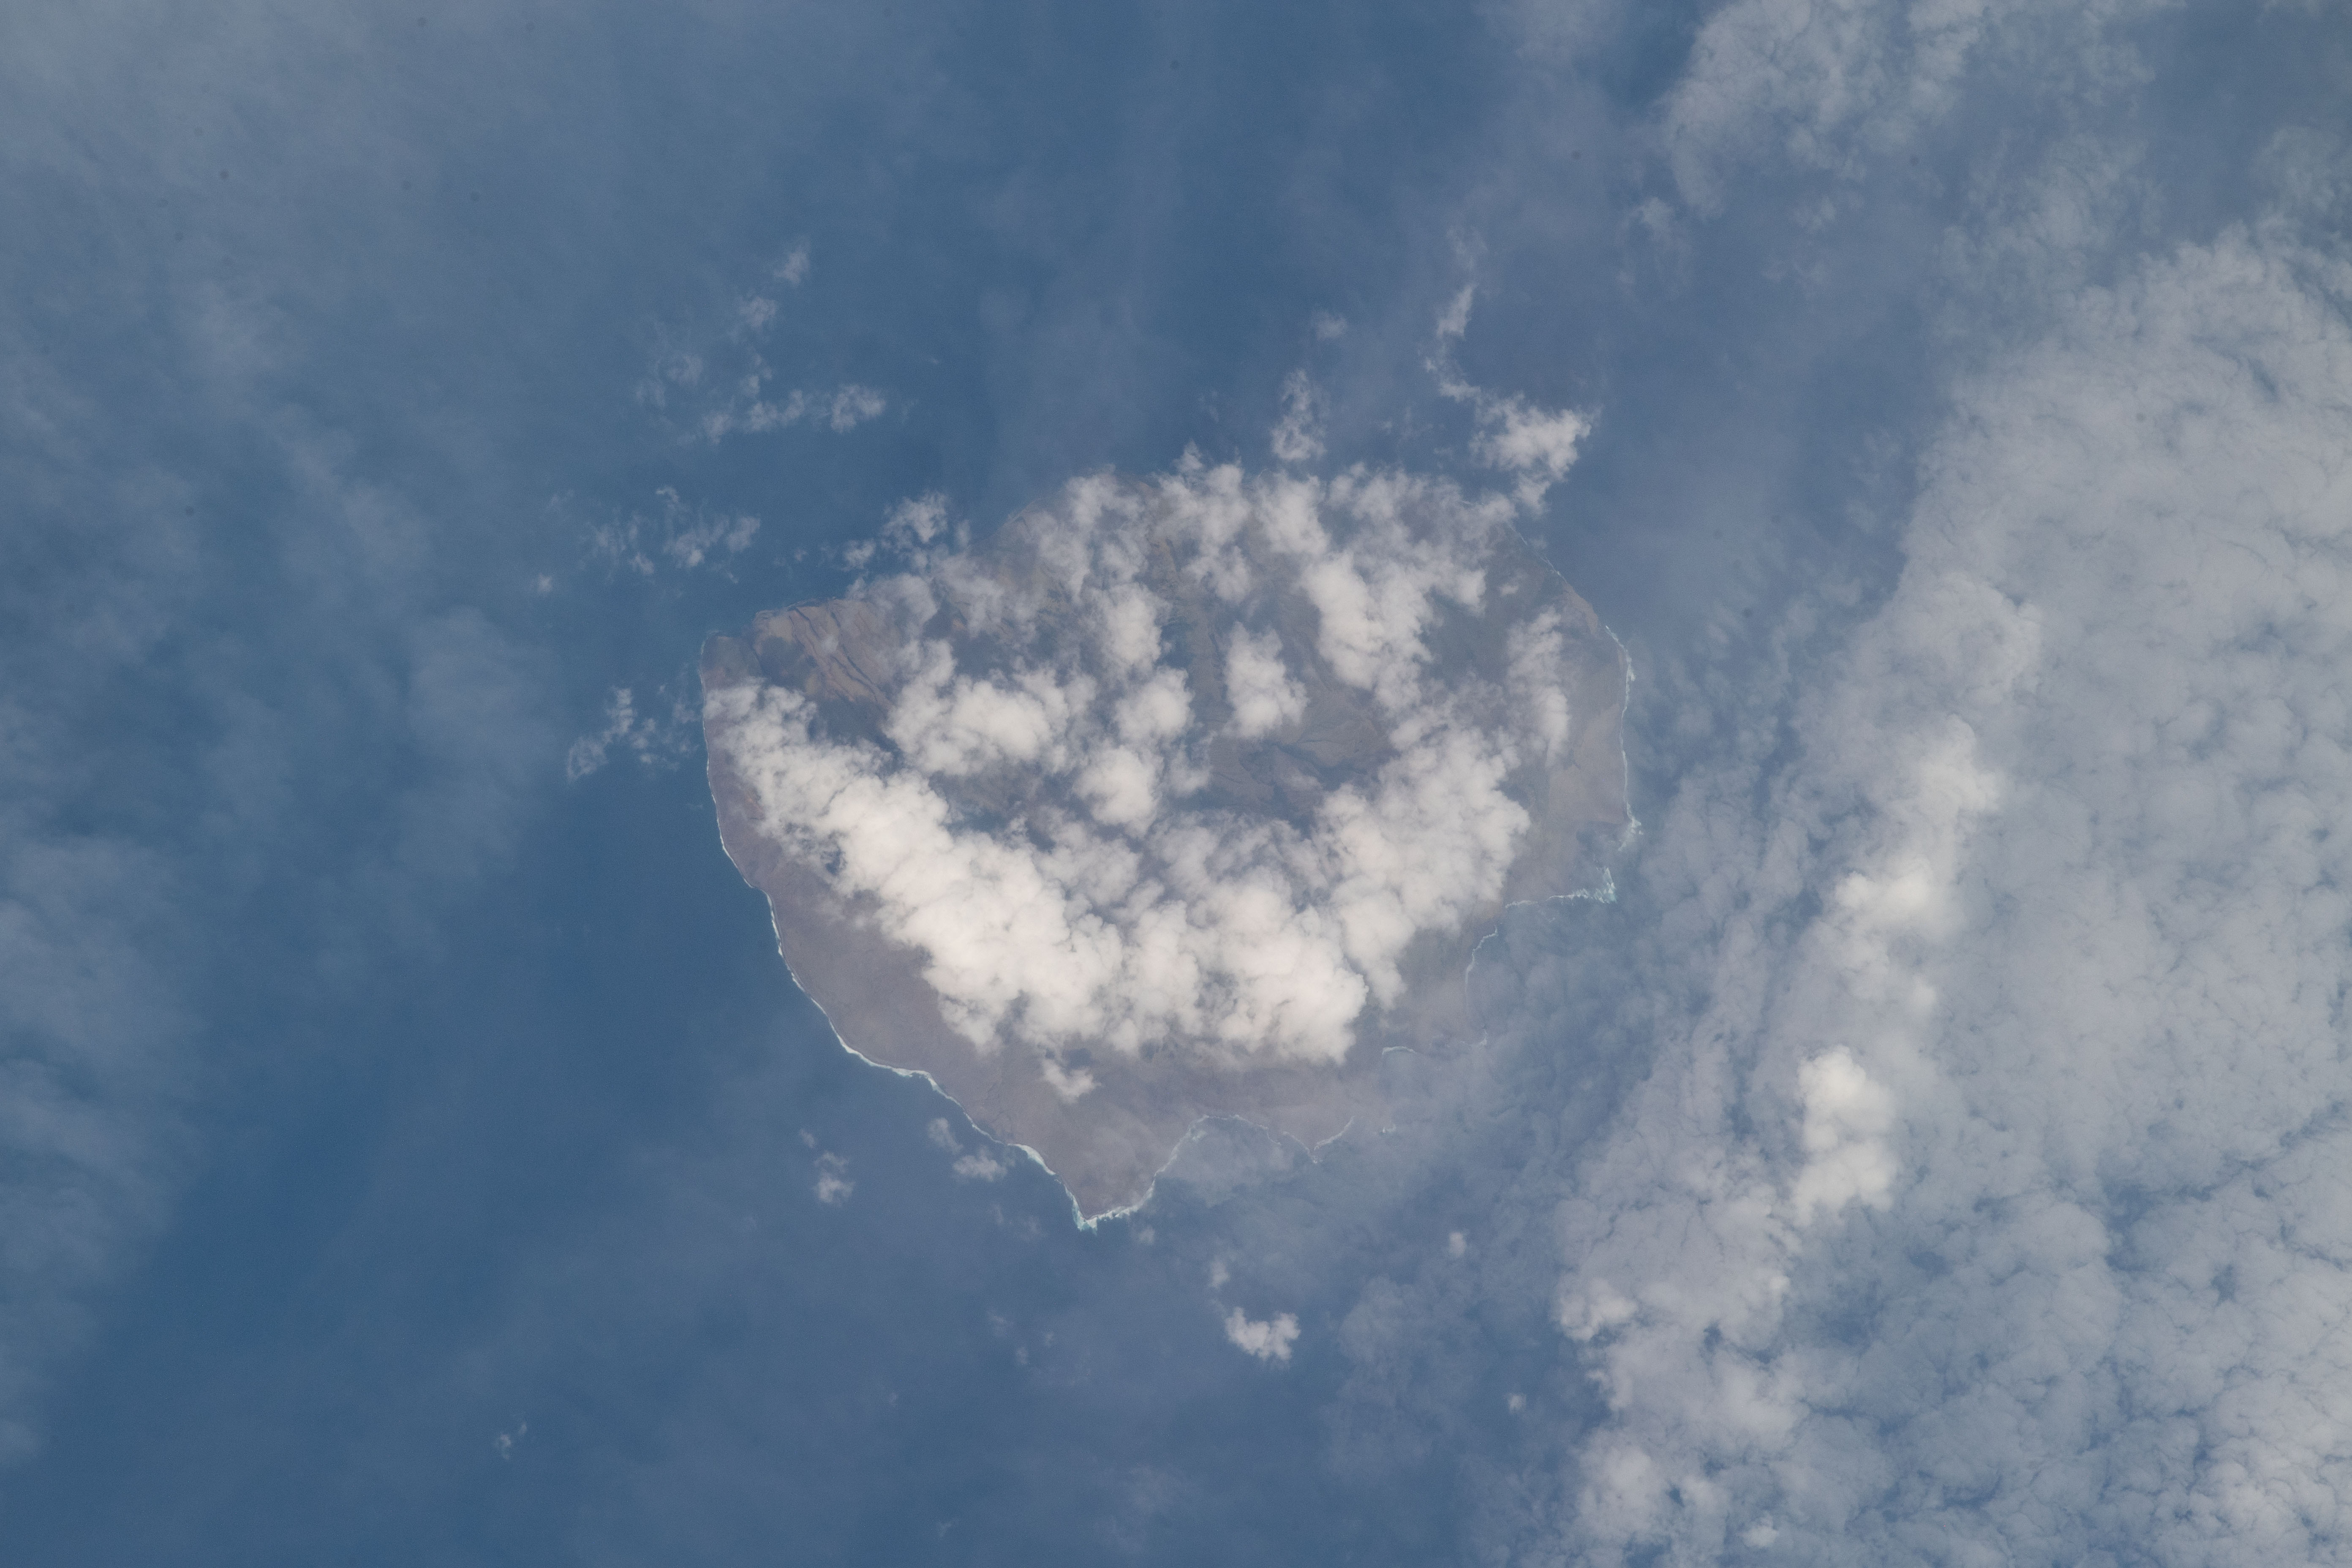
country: CHILE
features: ALEJANDRO SELKIRK ISLAND, SANTA CLARA ISLAND, SANTIAGO, LOS LAGOS
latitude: -33.8
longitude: -80.8
